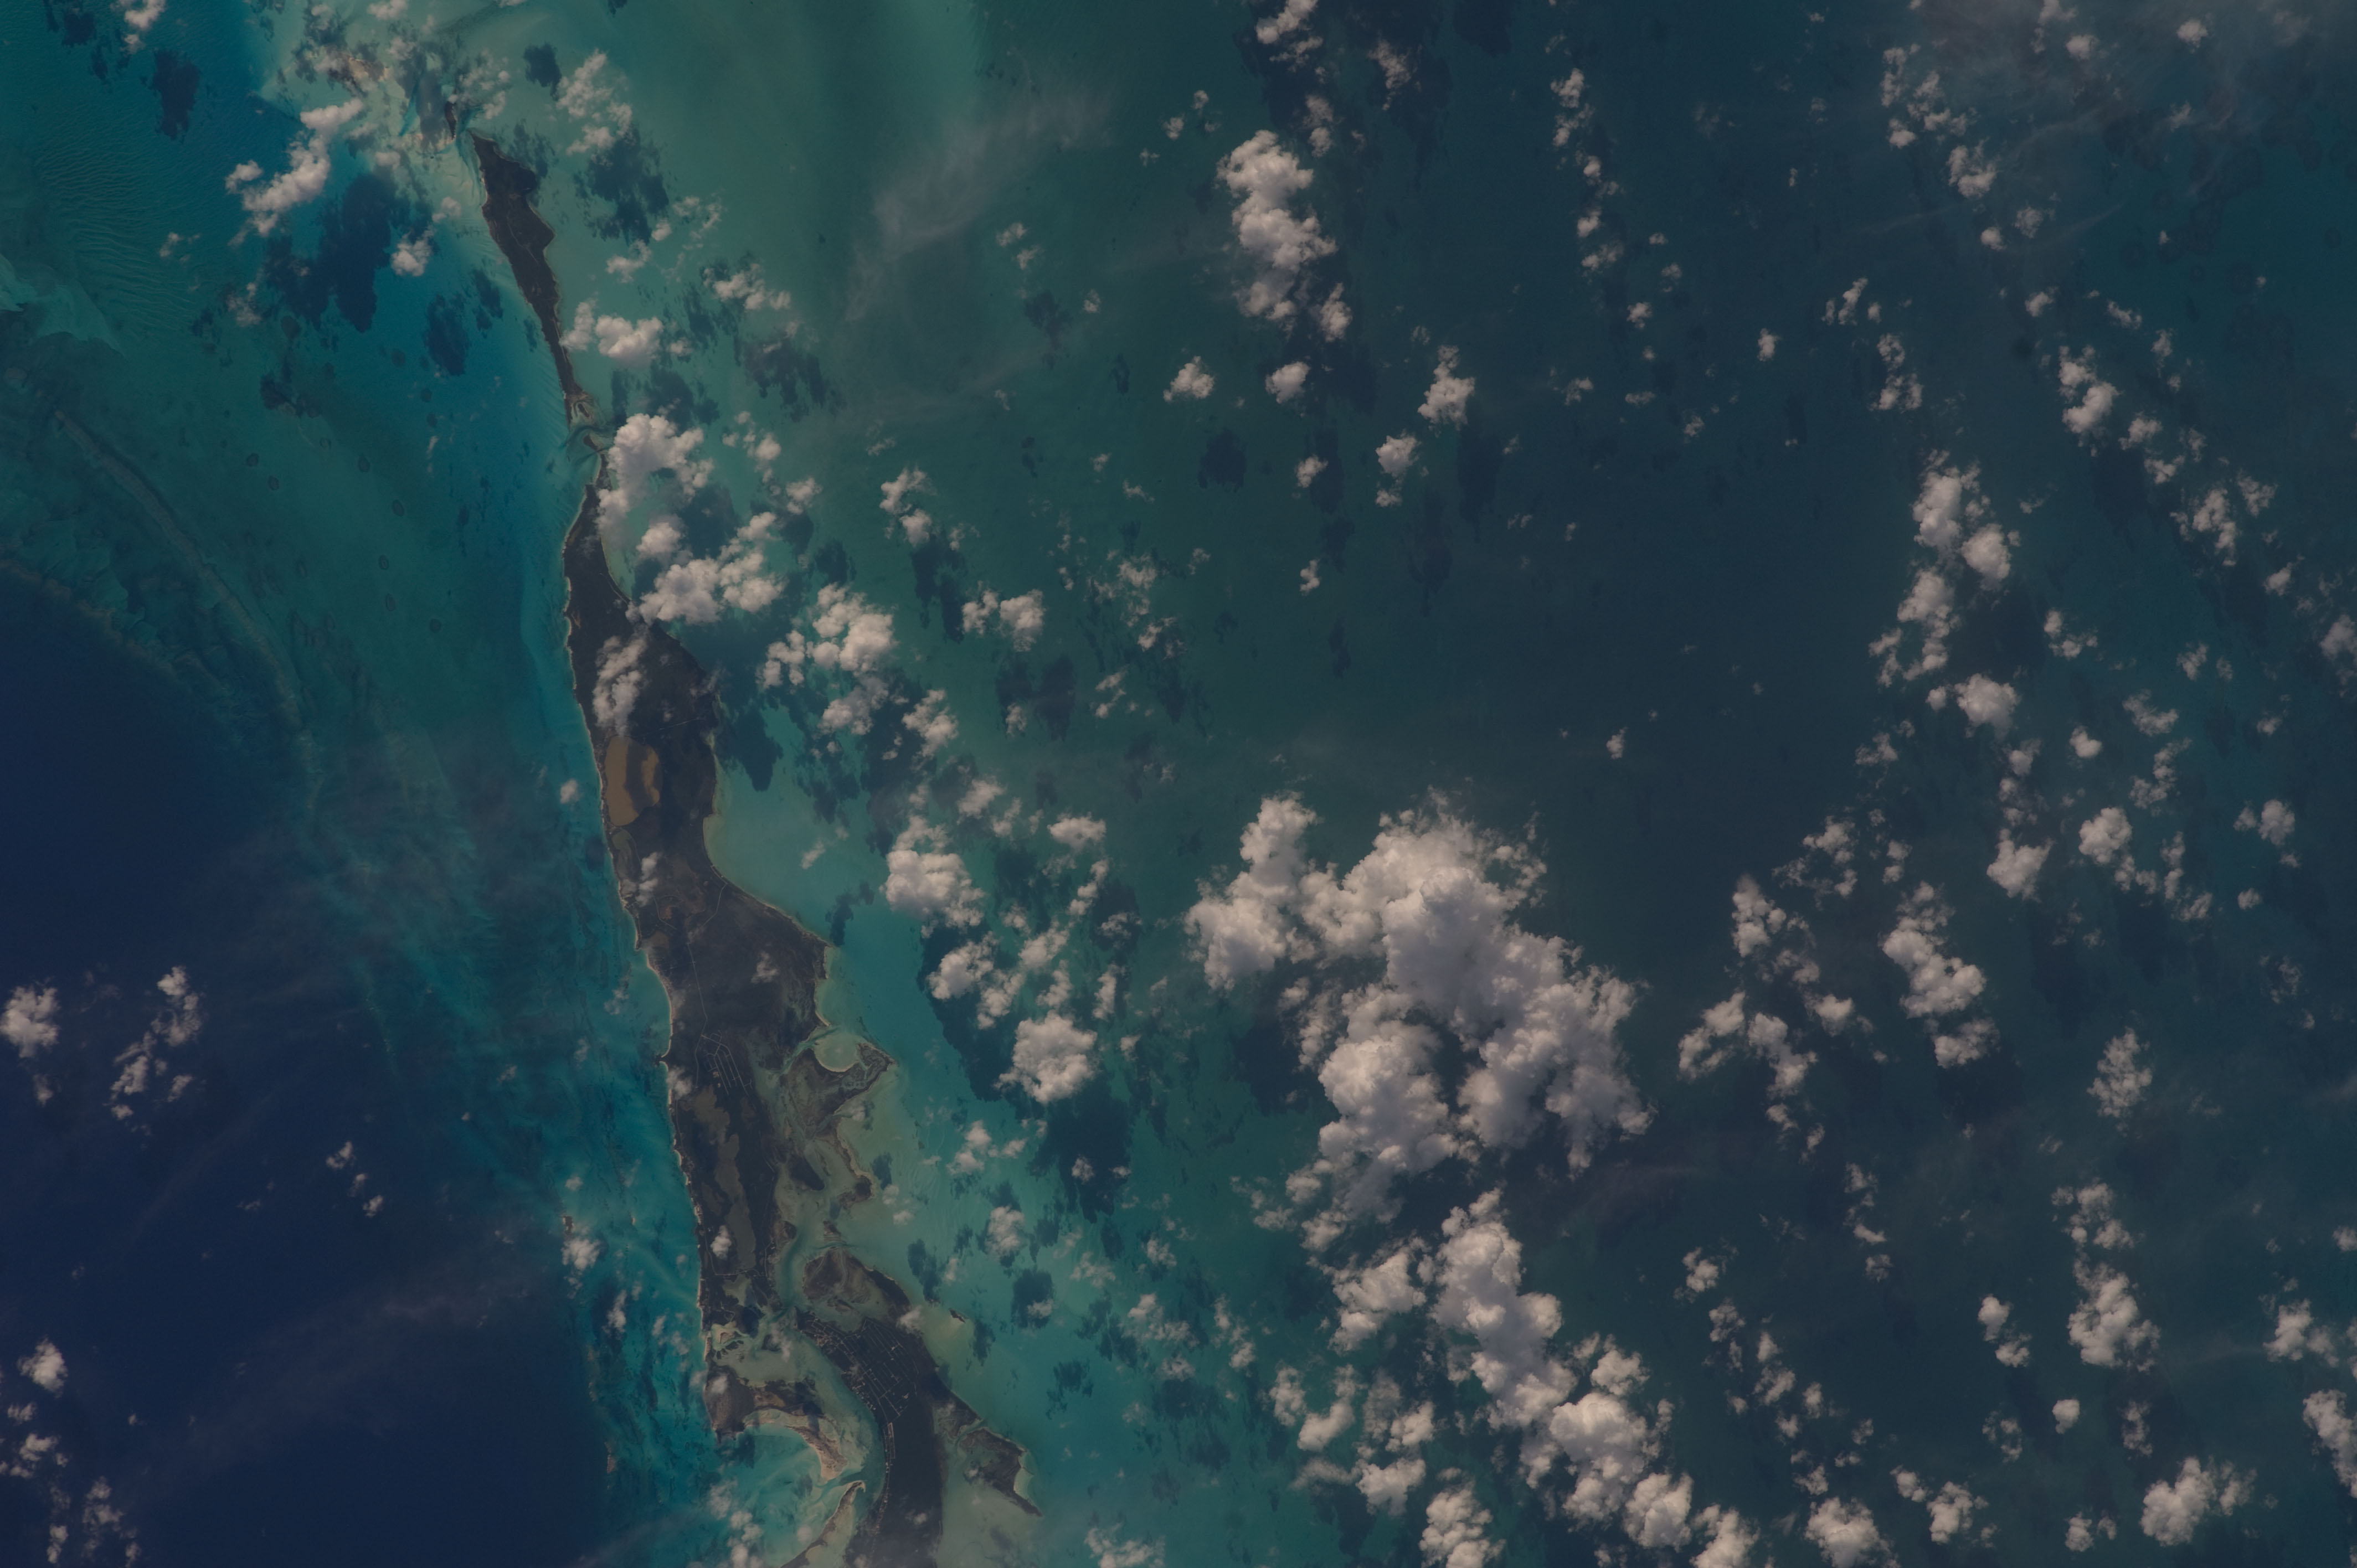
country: BAHAMAS
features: REEFS, GREAT EXUMA I., FORBES HILL
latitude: 23.4
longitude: -75.5
